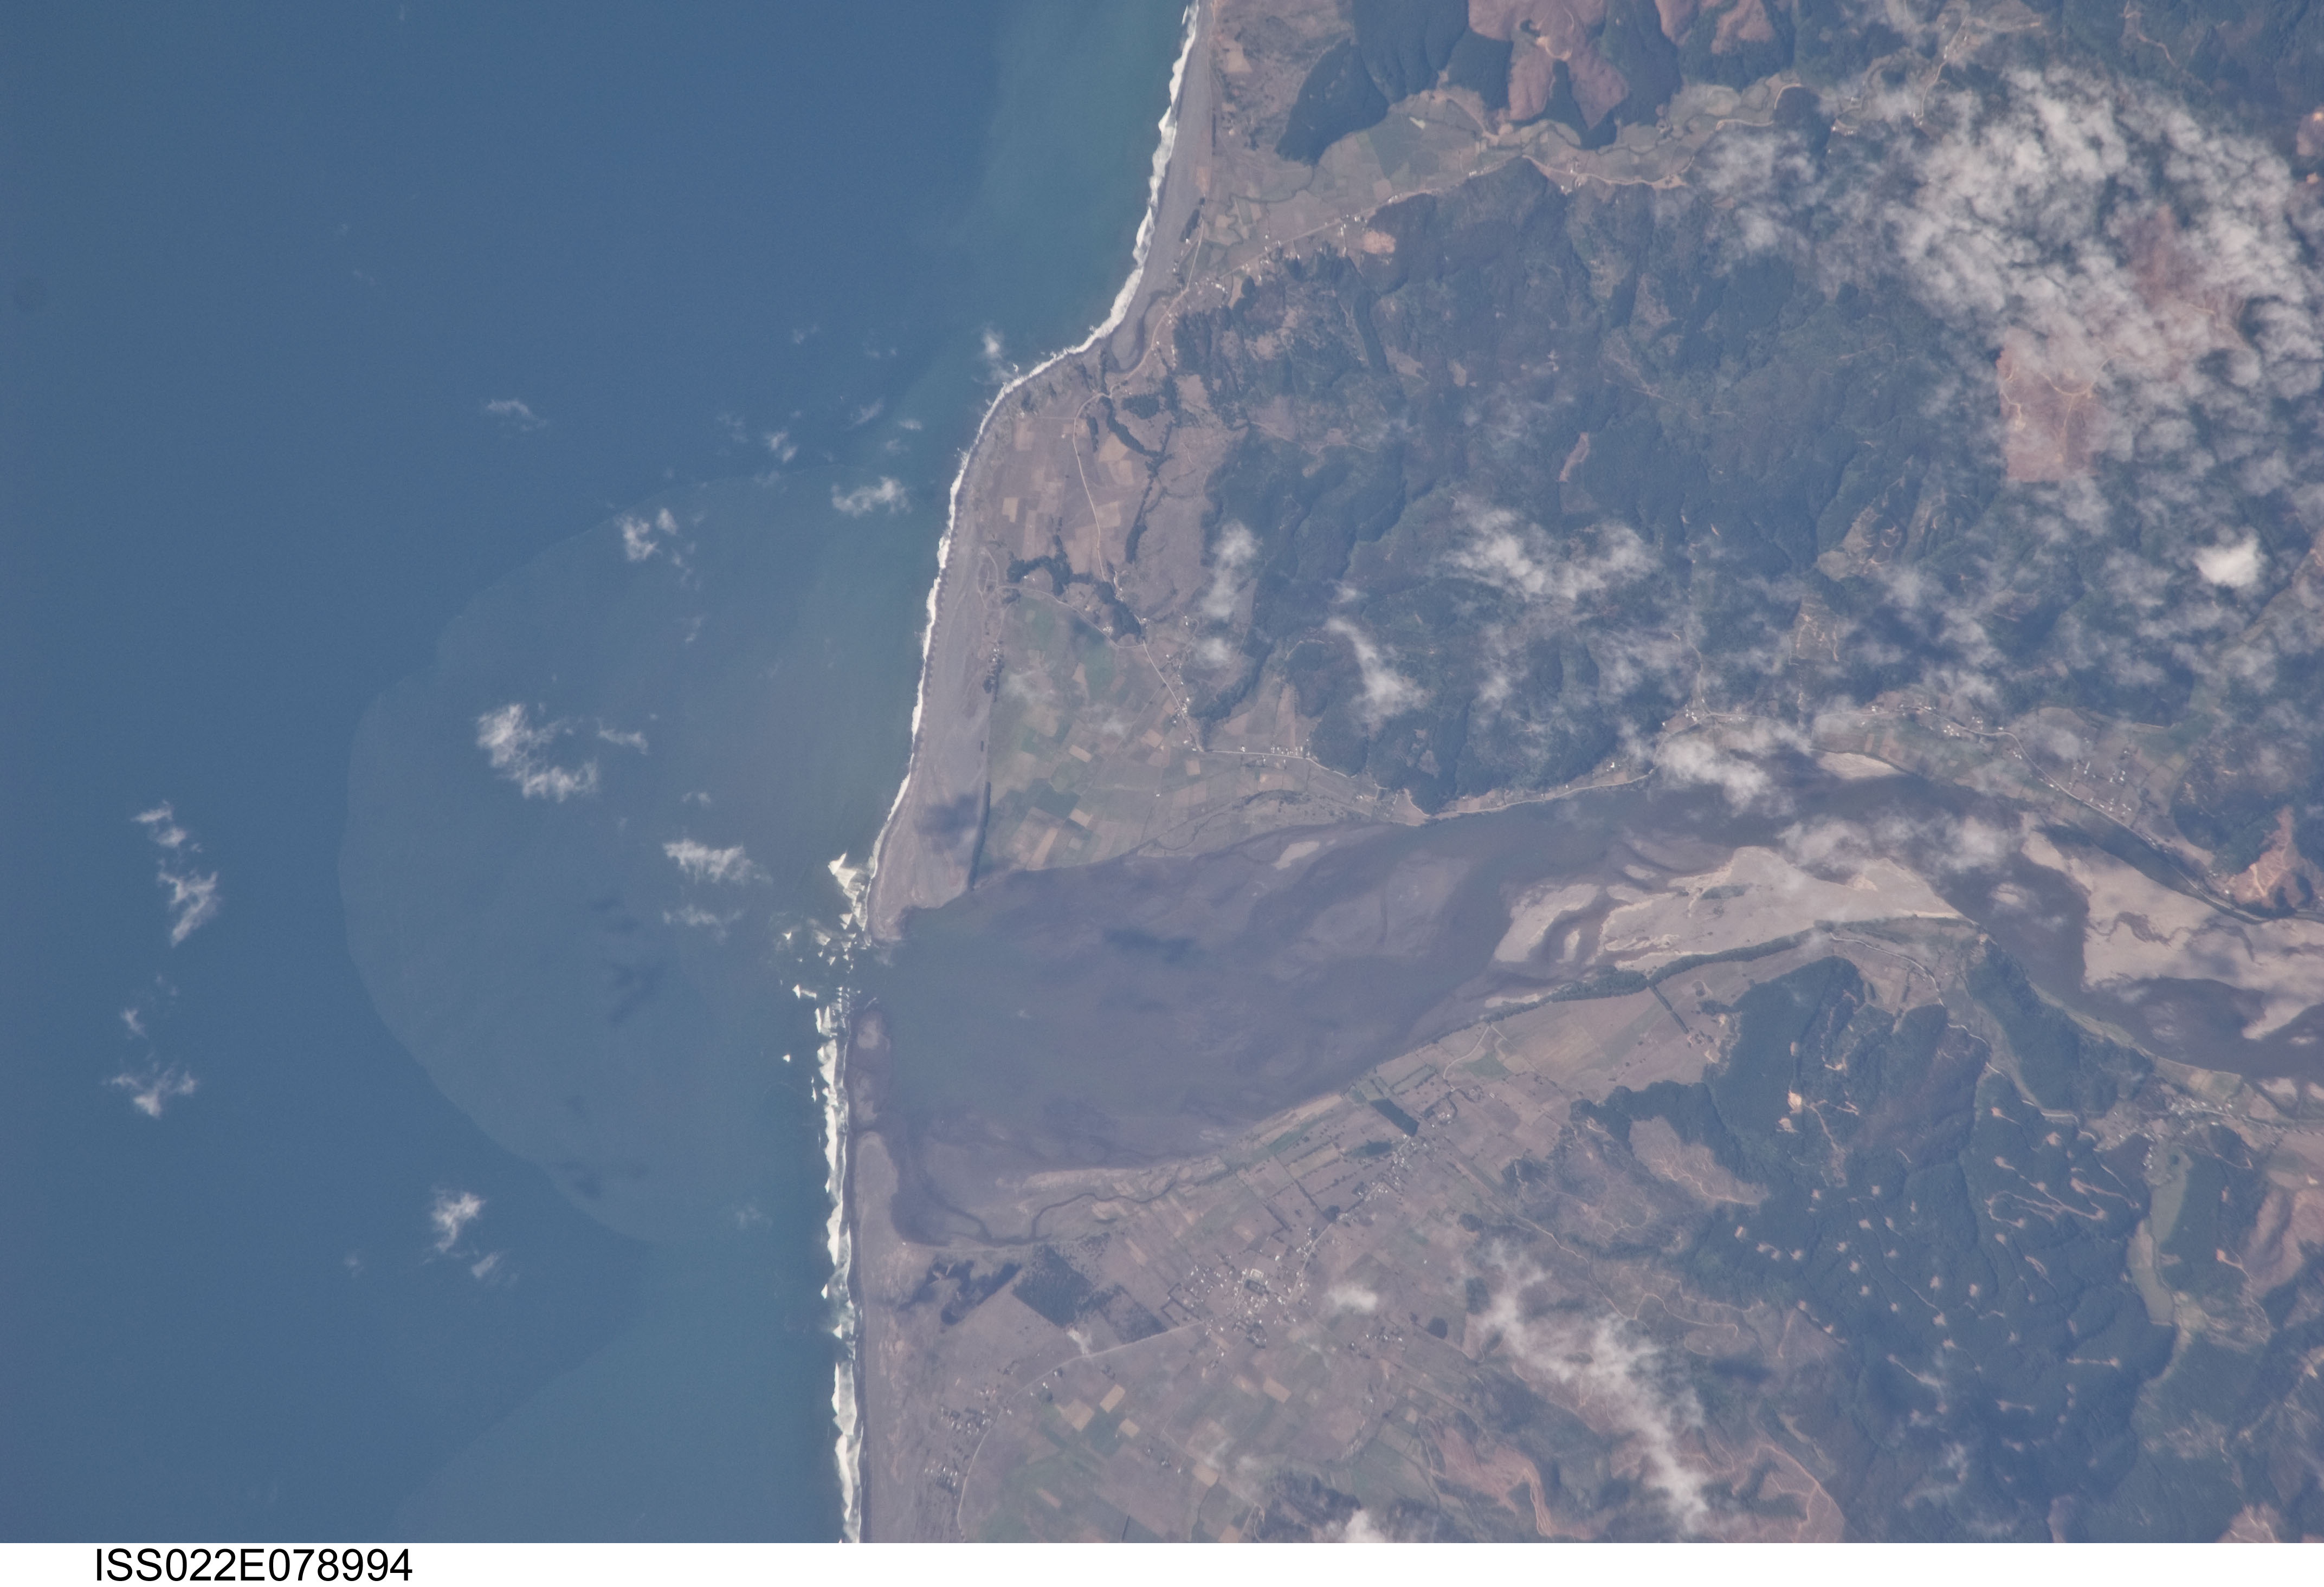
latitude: -36.4
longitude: -72.8
